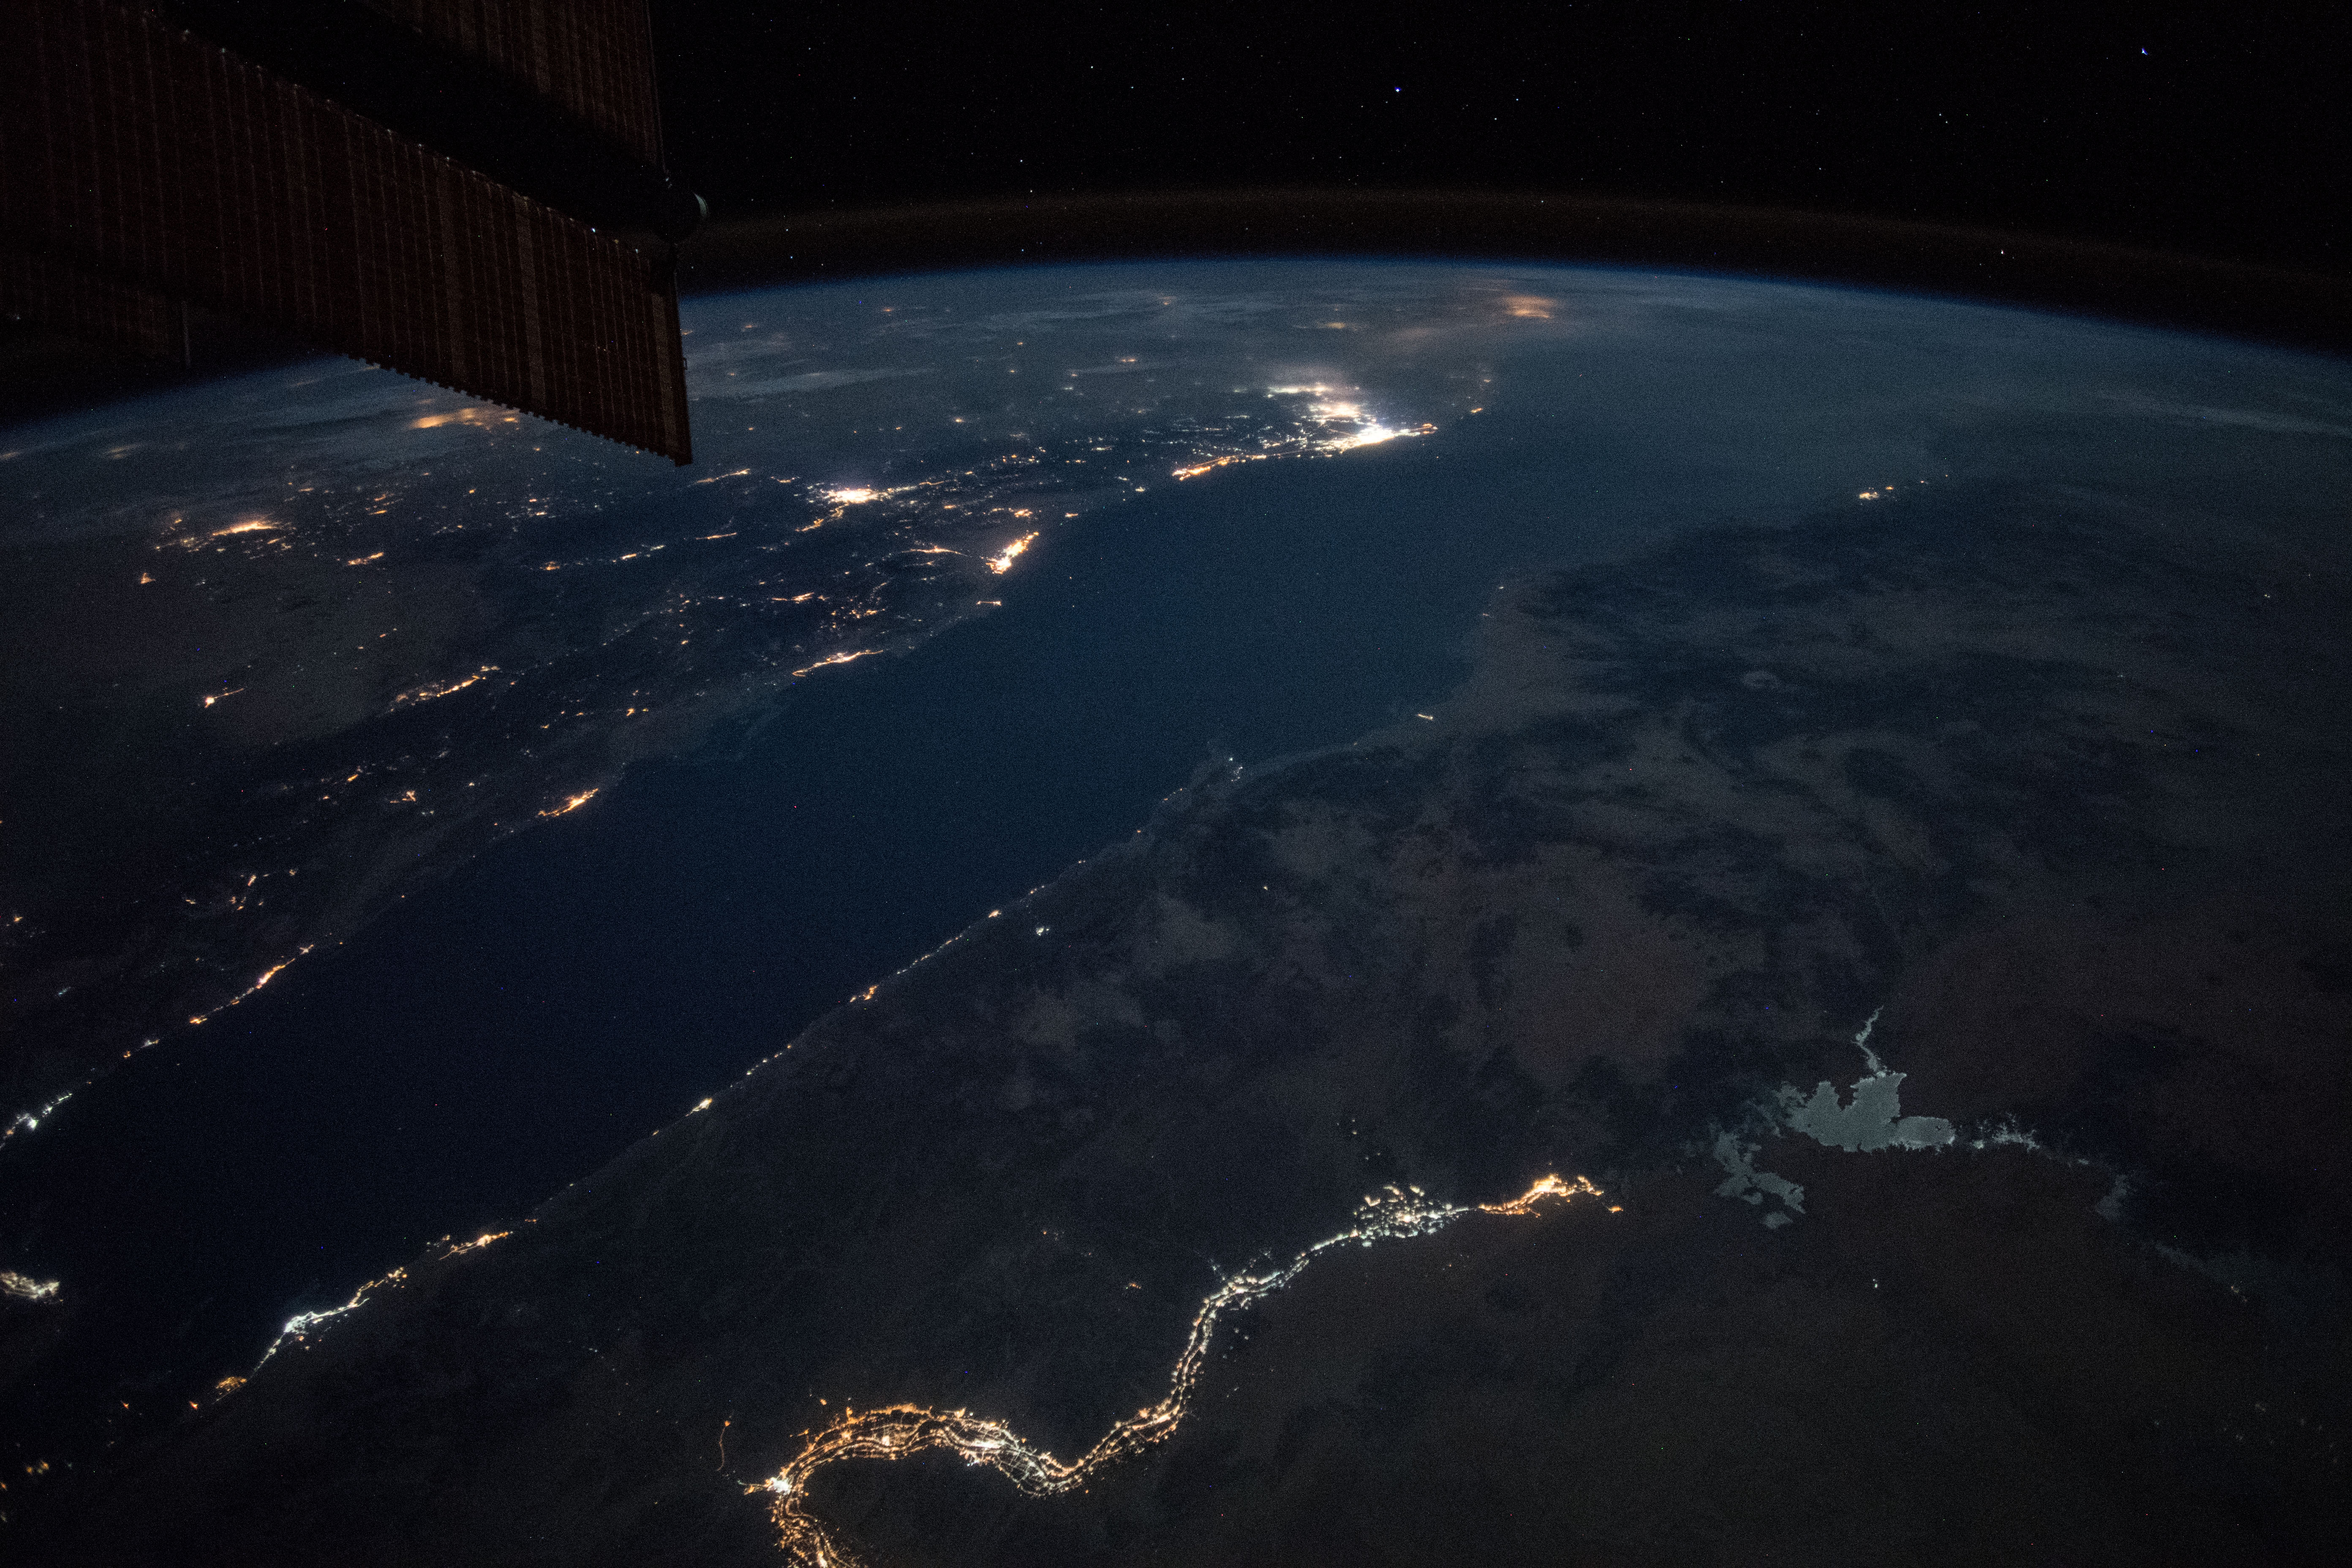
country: EGYPT
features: NILE RIVER, NUBIAN DESERT, NASSER LAKE, EASTER DESERT, RED SEA, GULF OF SUEZ, GULF OF AQABA, NIGHT, EARTH LIMB
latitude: 23.9
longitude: 35.7
